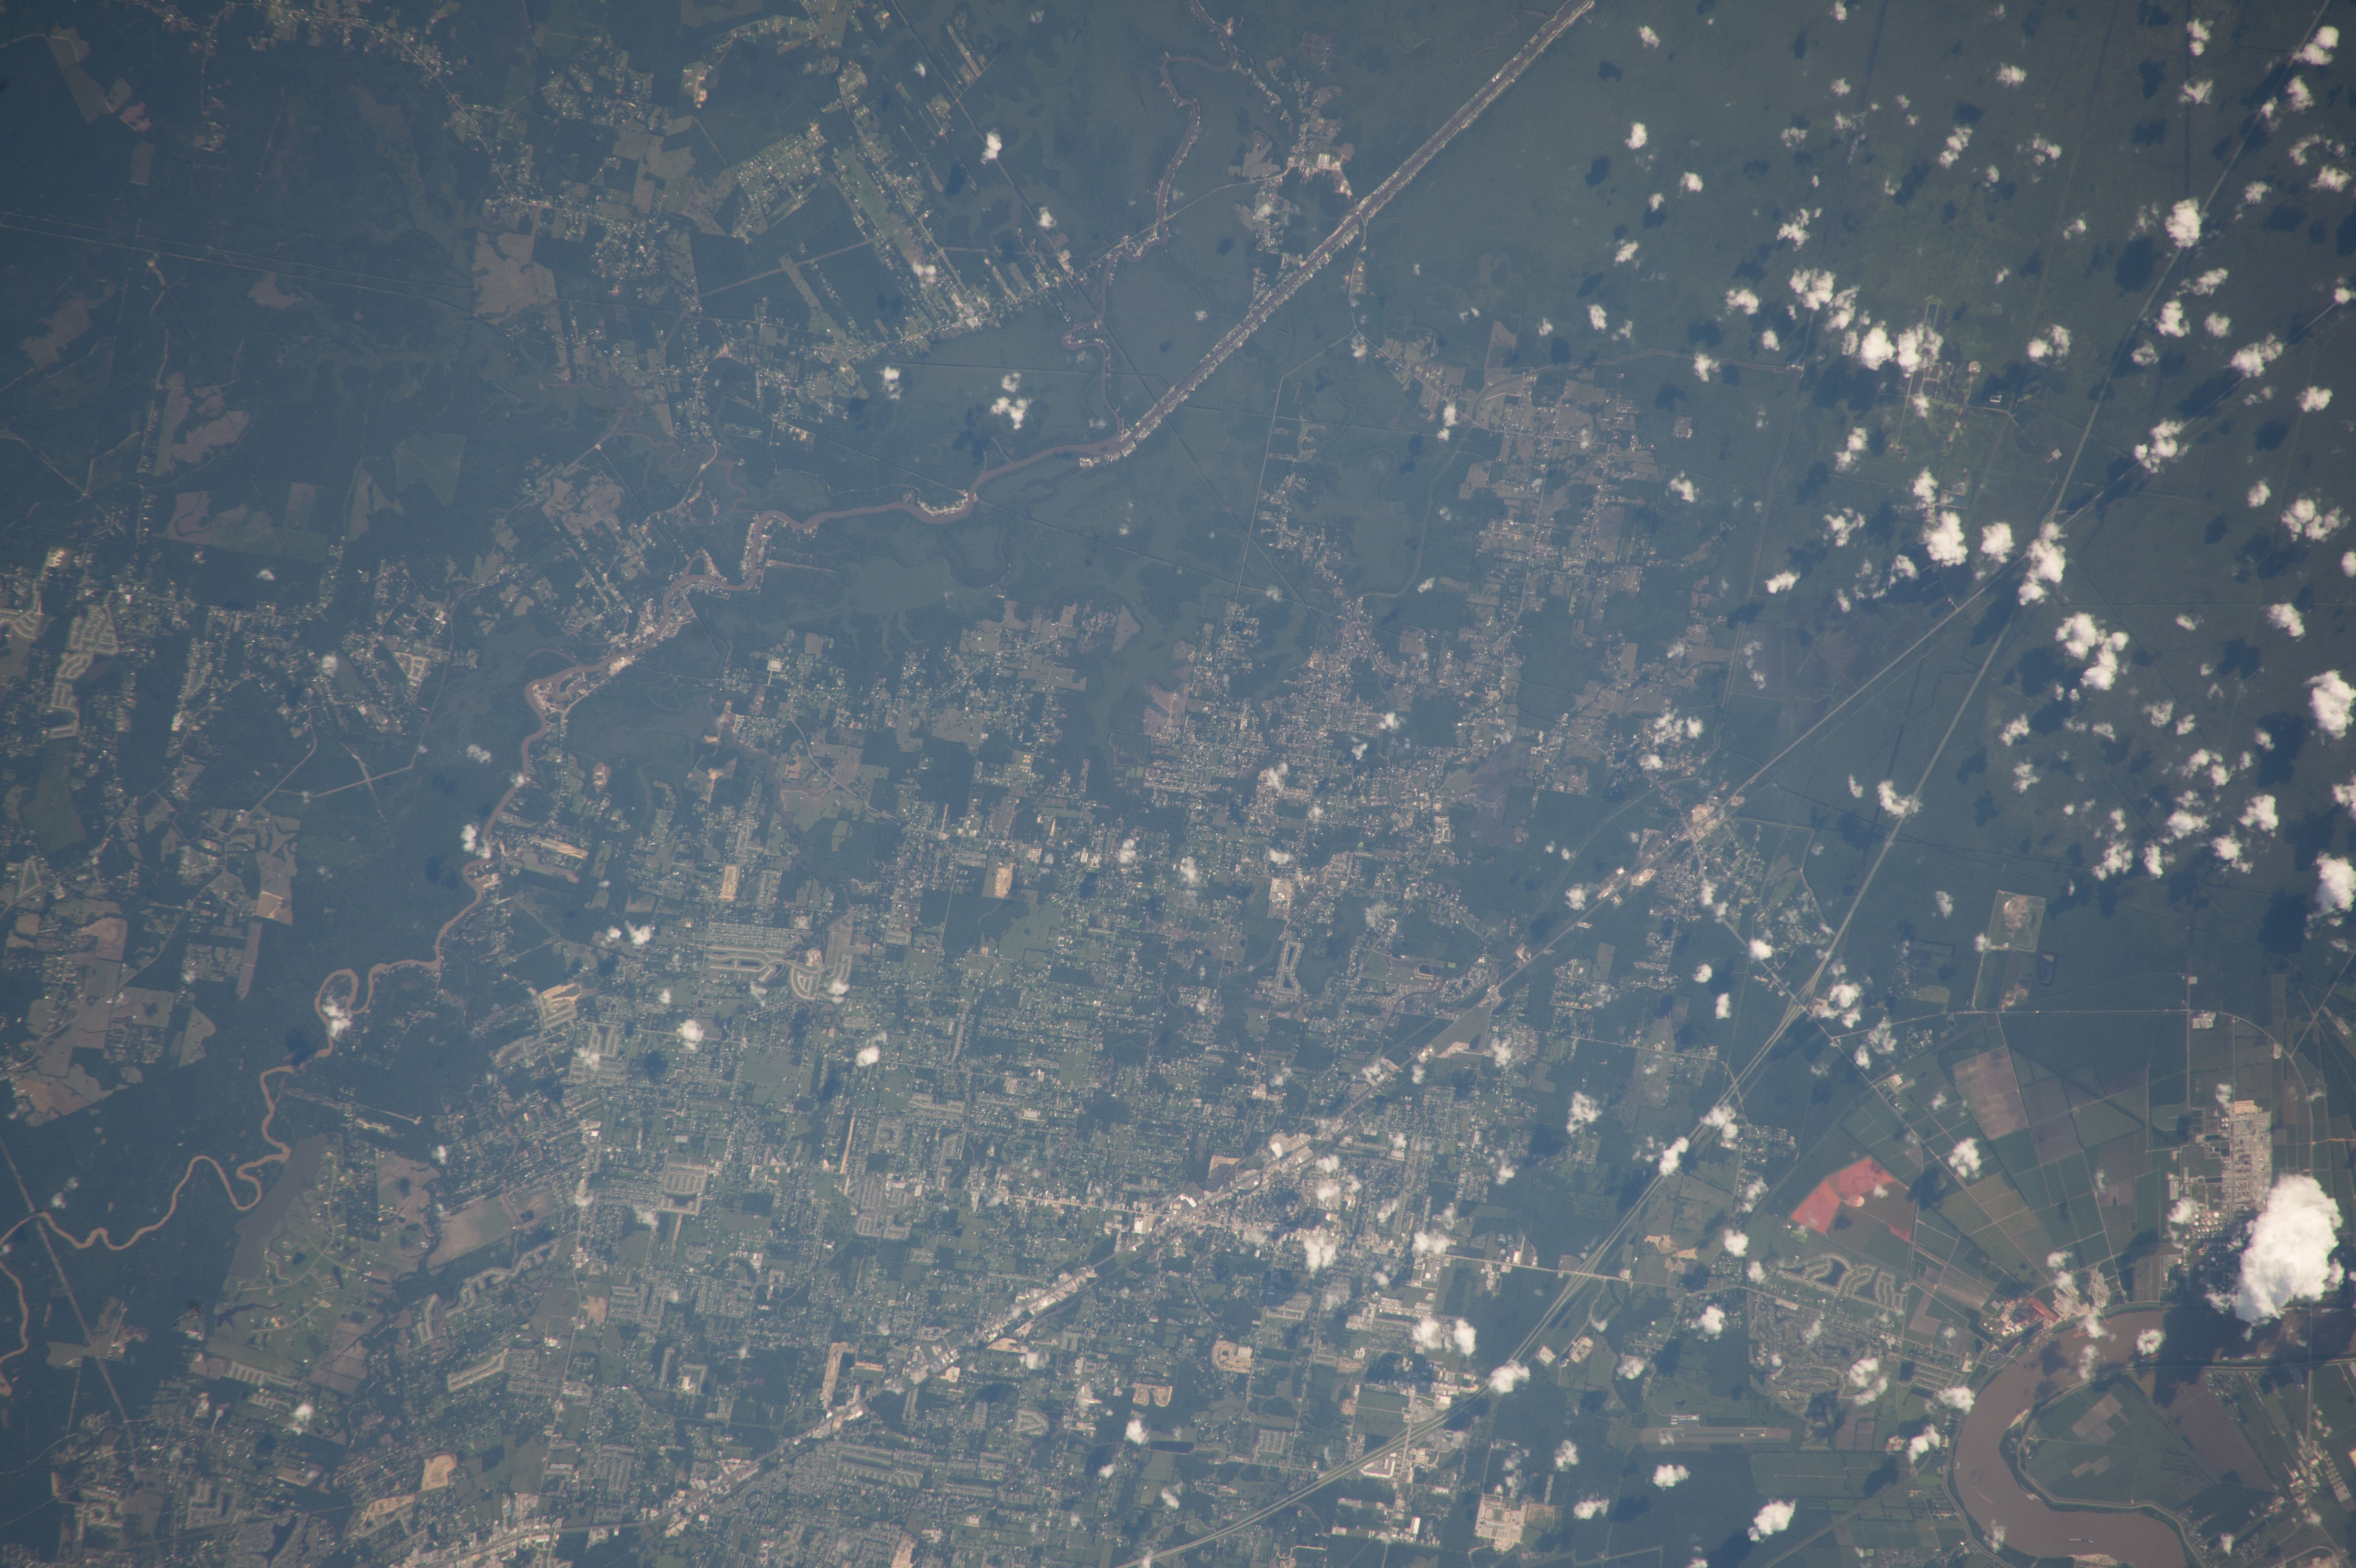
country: USA-LOUISIANA
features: AMITE R., GONZALES, BRITTANY, MISSISSIPPI R., HOBART
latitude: 30.3
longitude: -90.9
